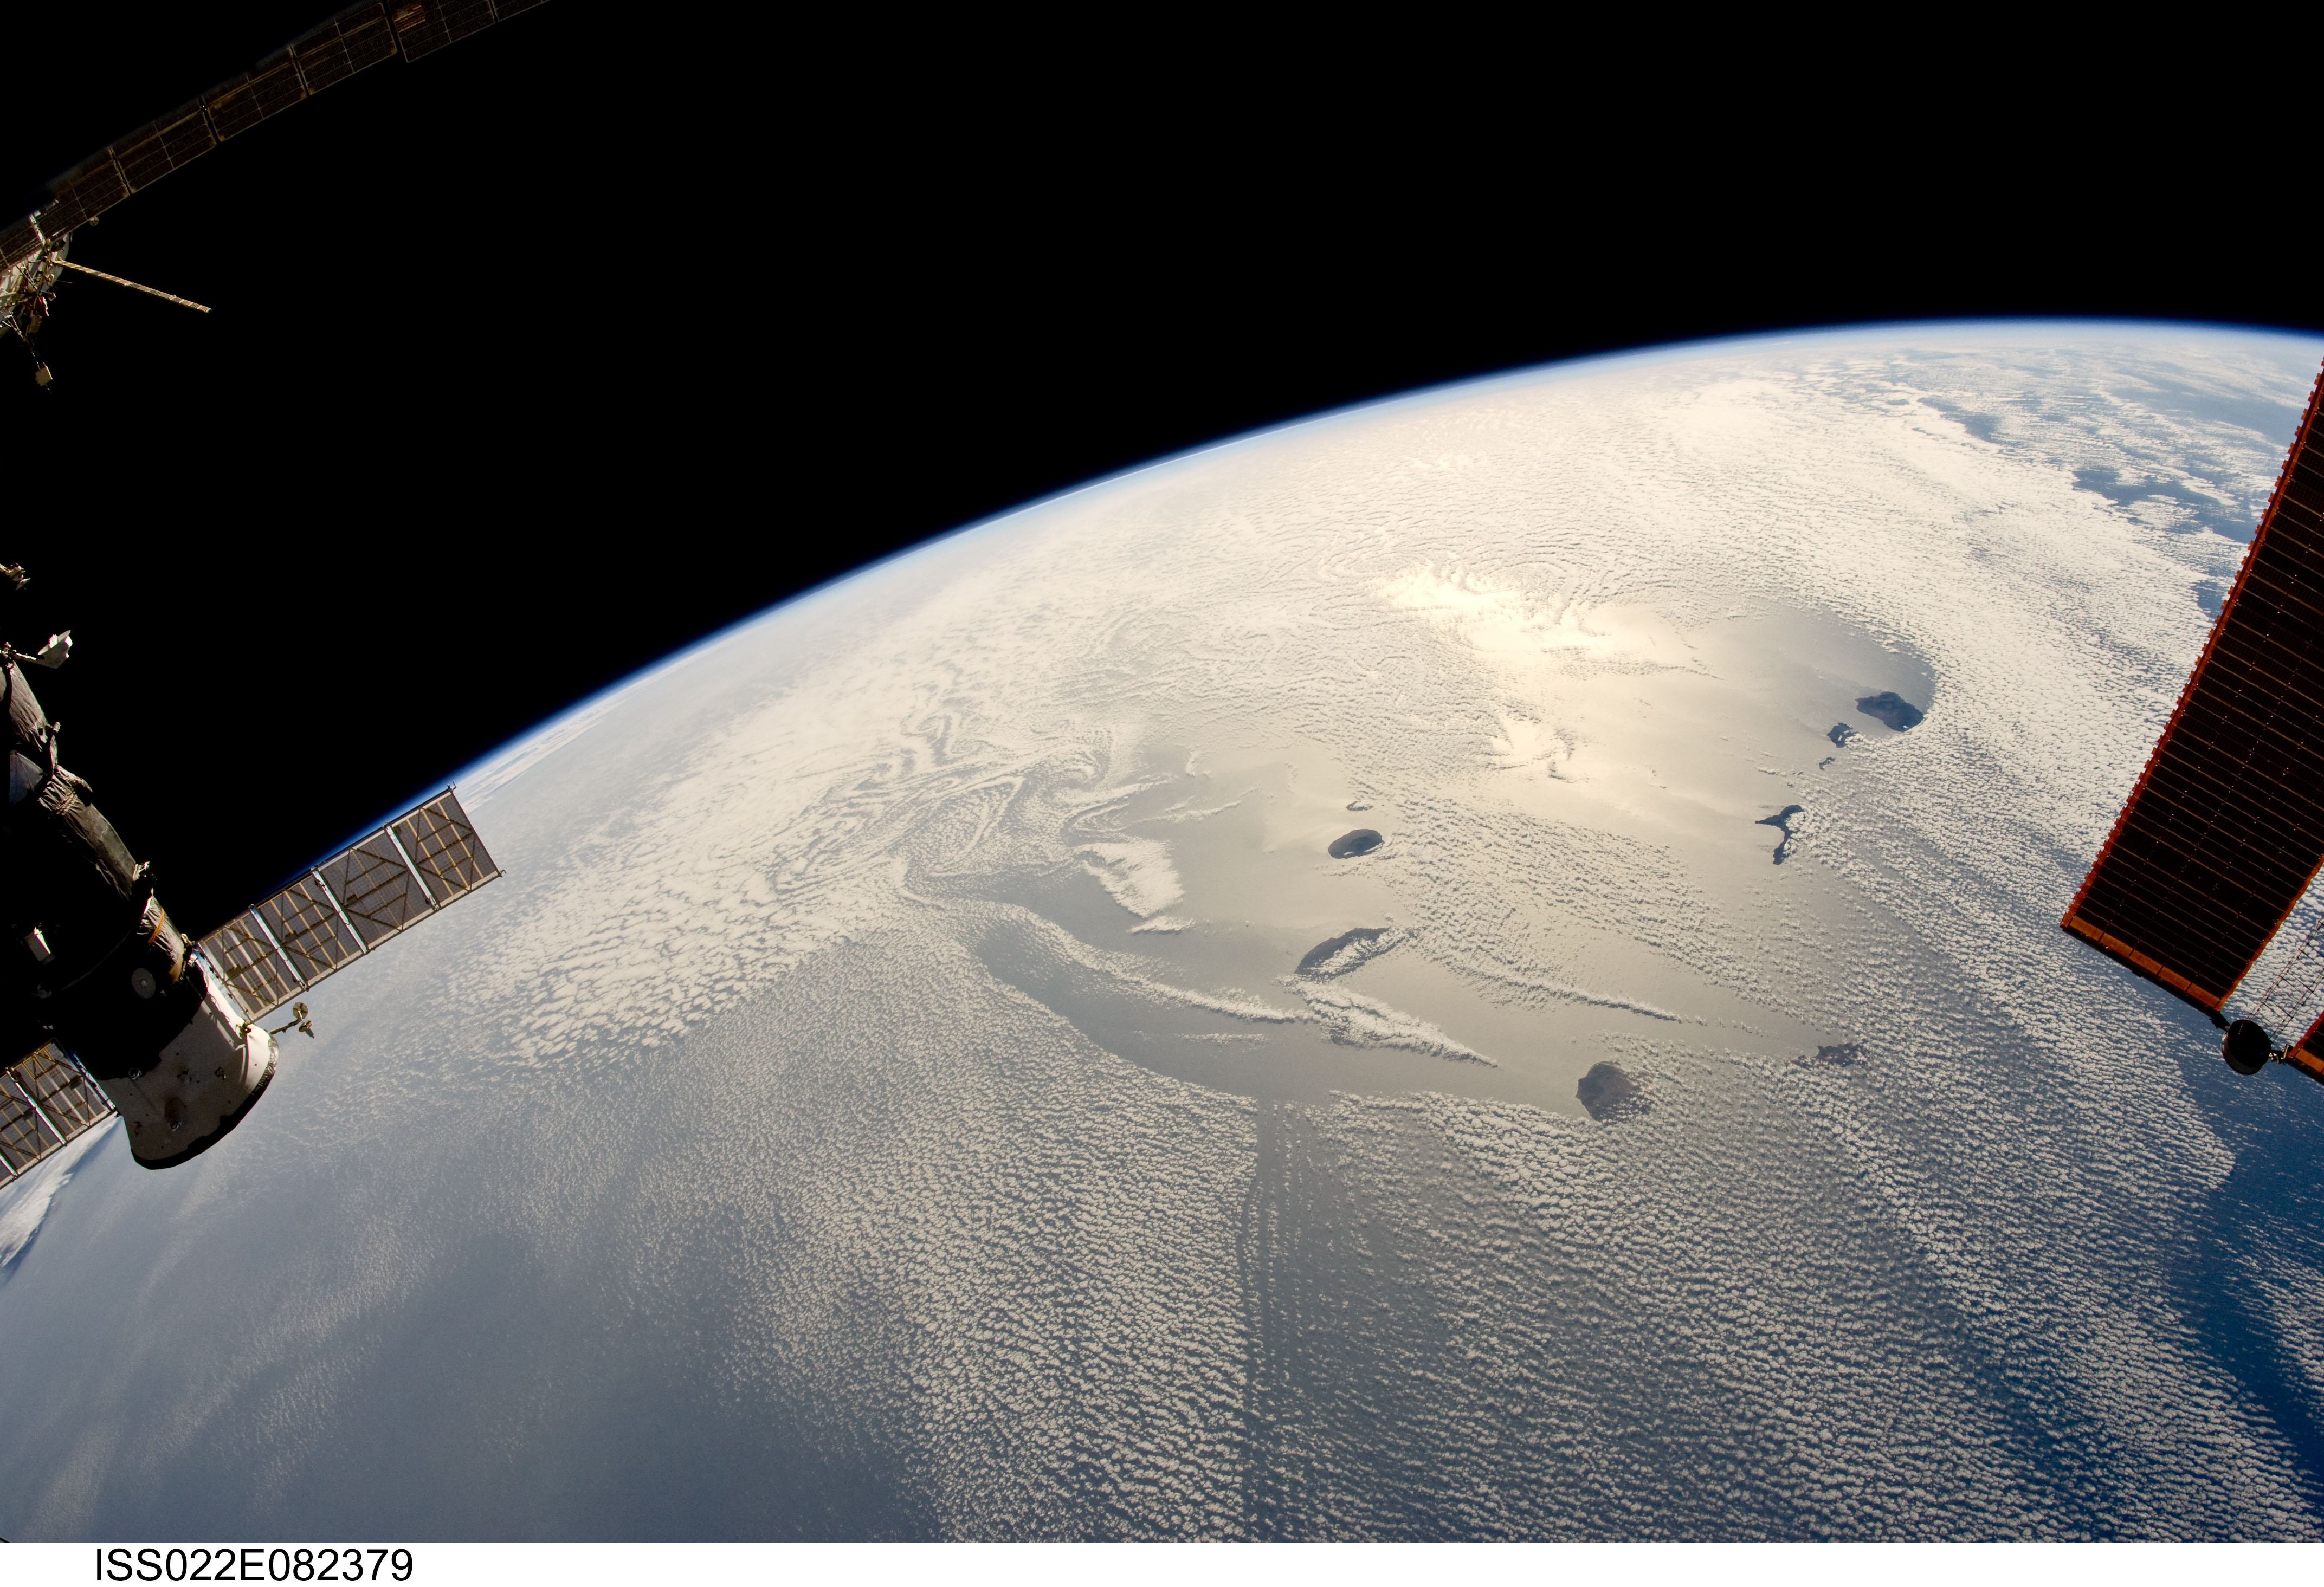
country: CAPE VERDE ISLANDS
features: ALL CAPE VERDE I., VON KARMAN VORTICES, SUNGLINT
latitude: 14.0
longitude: -25.0
